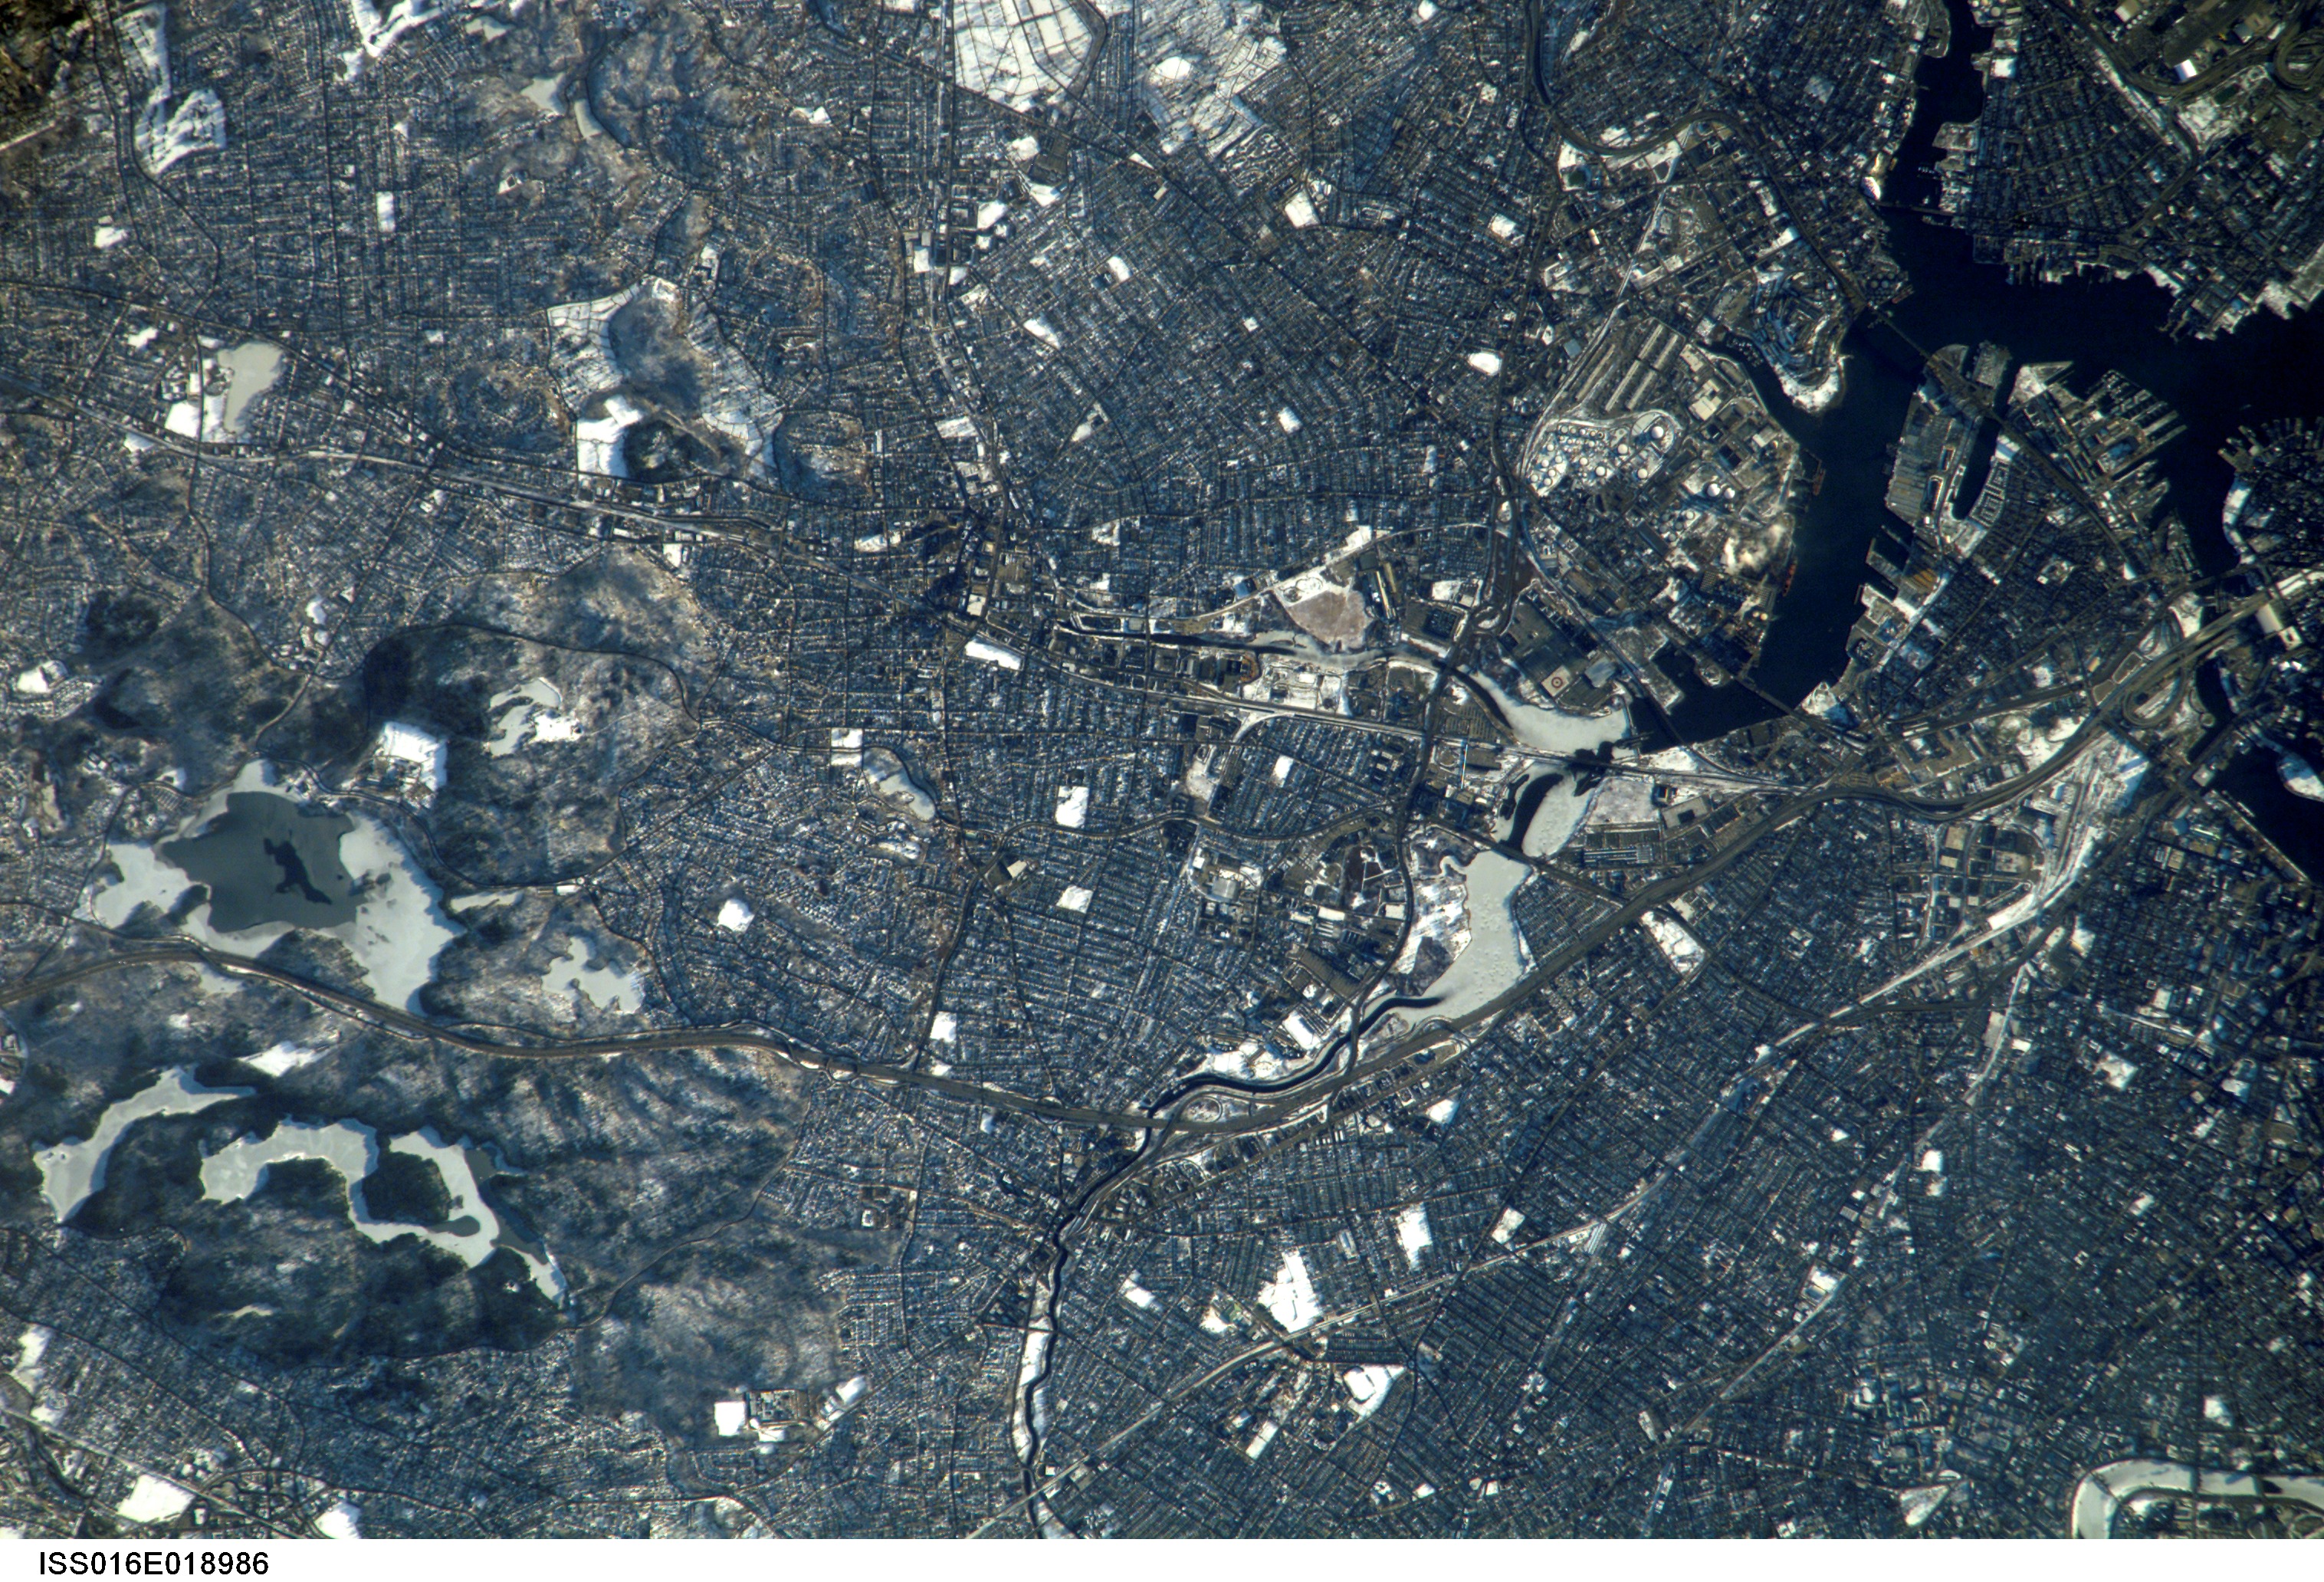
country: USA-MASSACHUSETTS
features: CAMBRIDGE, BOSTON, CHARLES R.
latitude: 42.4
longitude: -71.1
